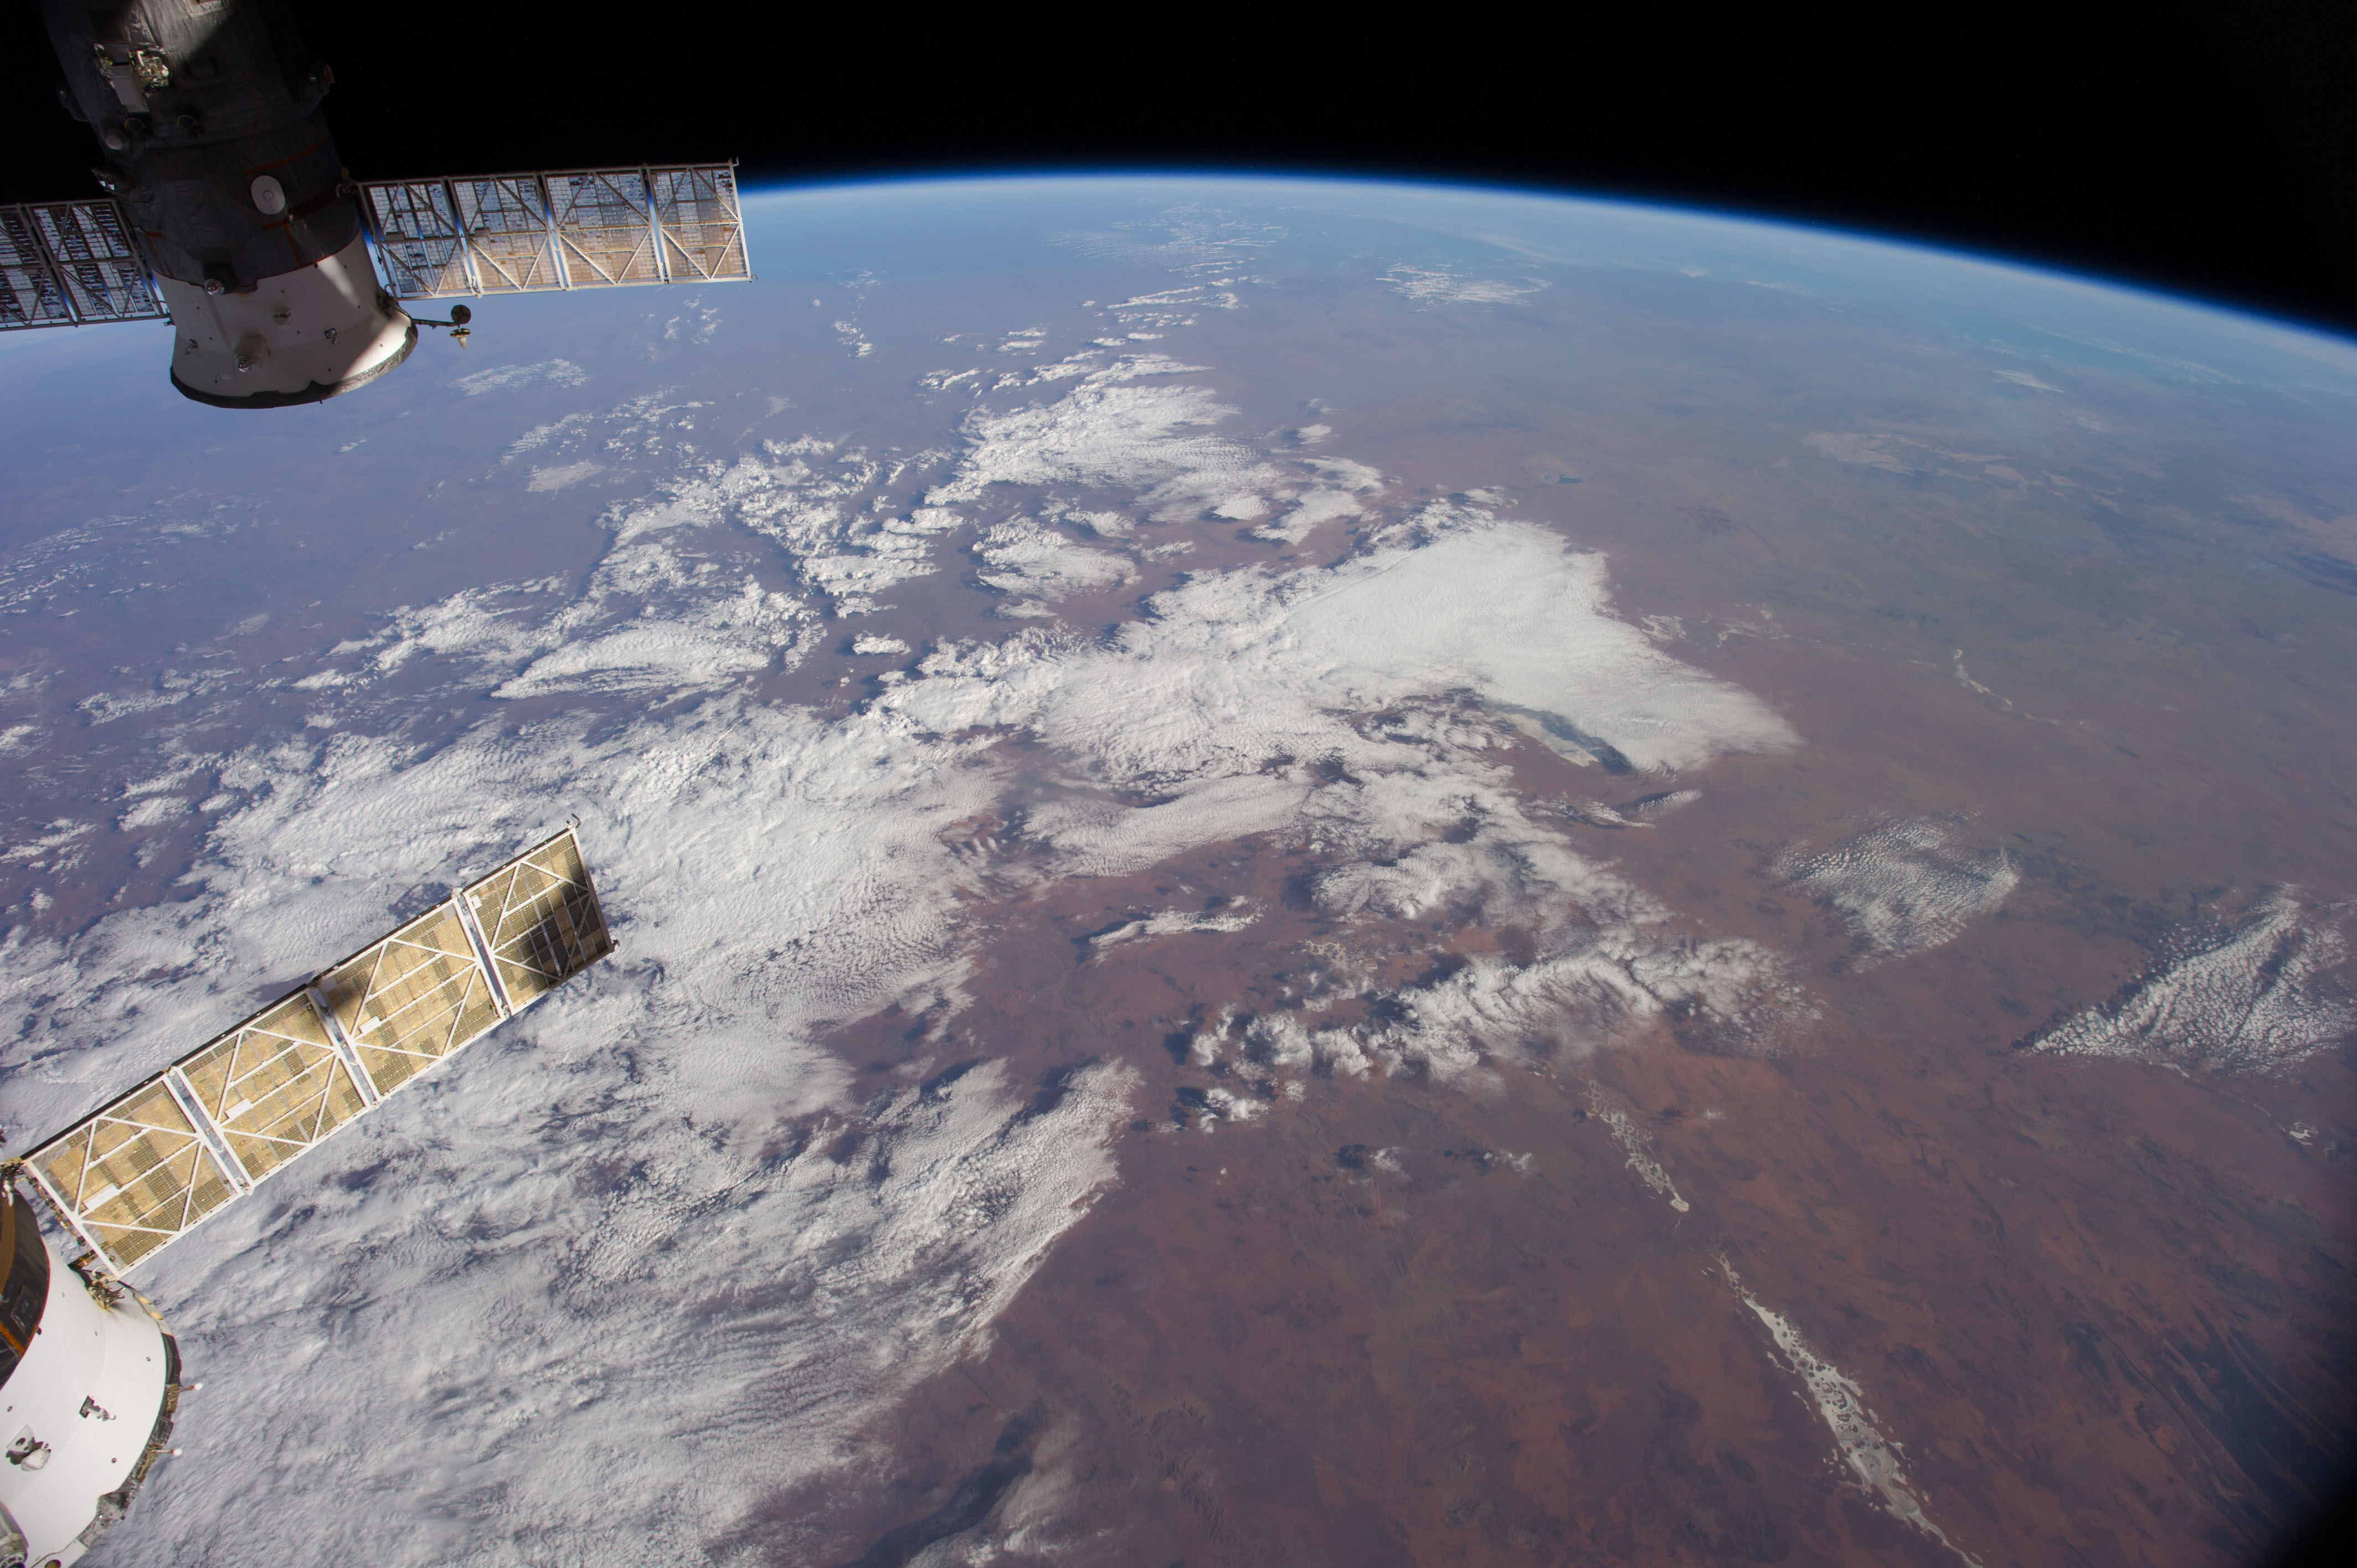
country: AUSTRALIA-WA
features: L. AMADEUS, L. MACKAY, L. GREGORY, GIBSON DES., GREAT SANDY DES., ATMOPSHERIC LIMB
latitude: -24.0
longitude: 127.5
